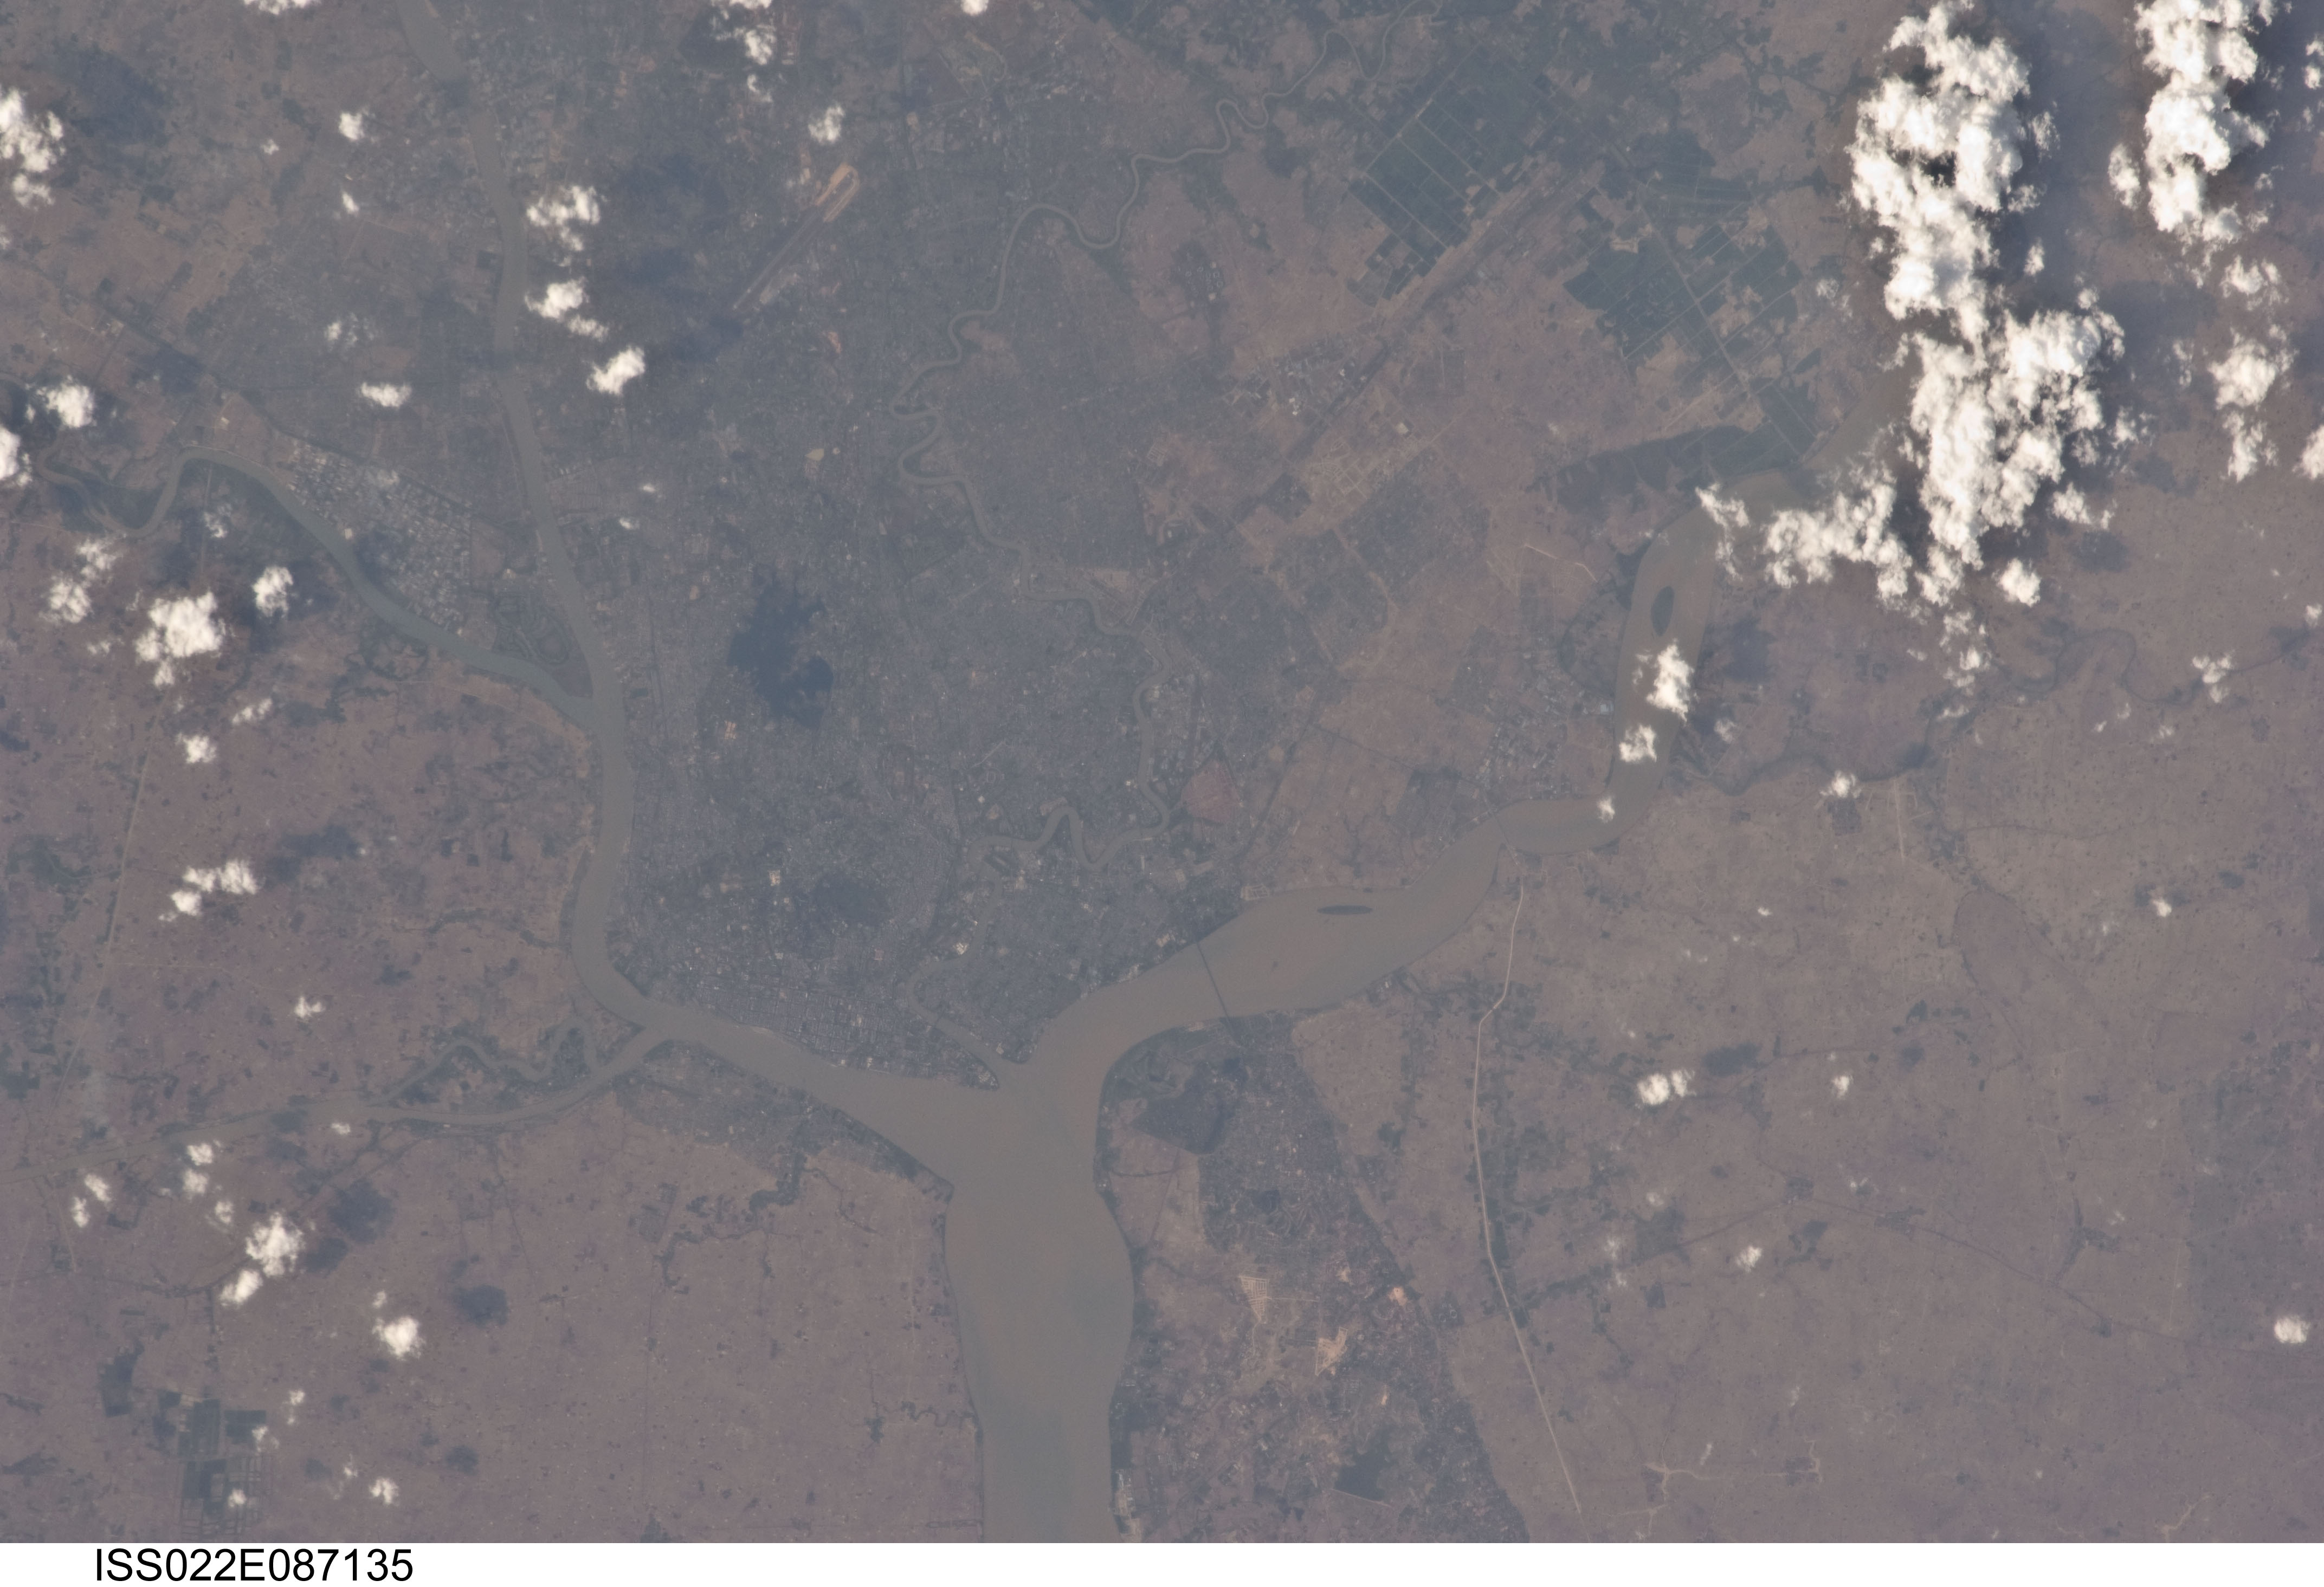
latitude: 16.8
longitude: 96.2
